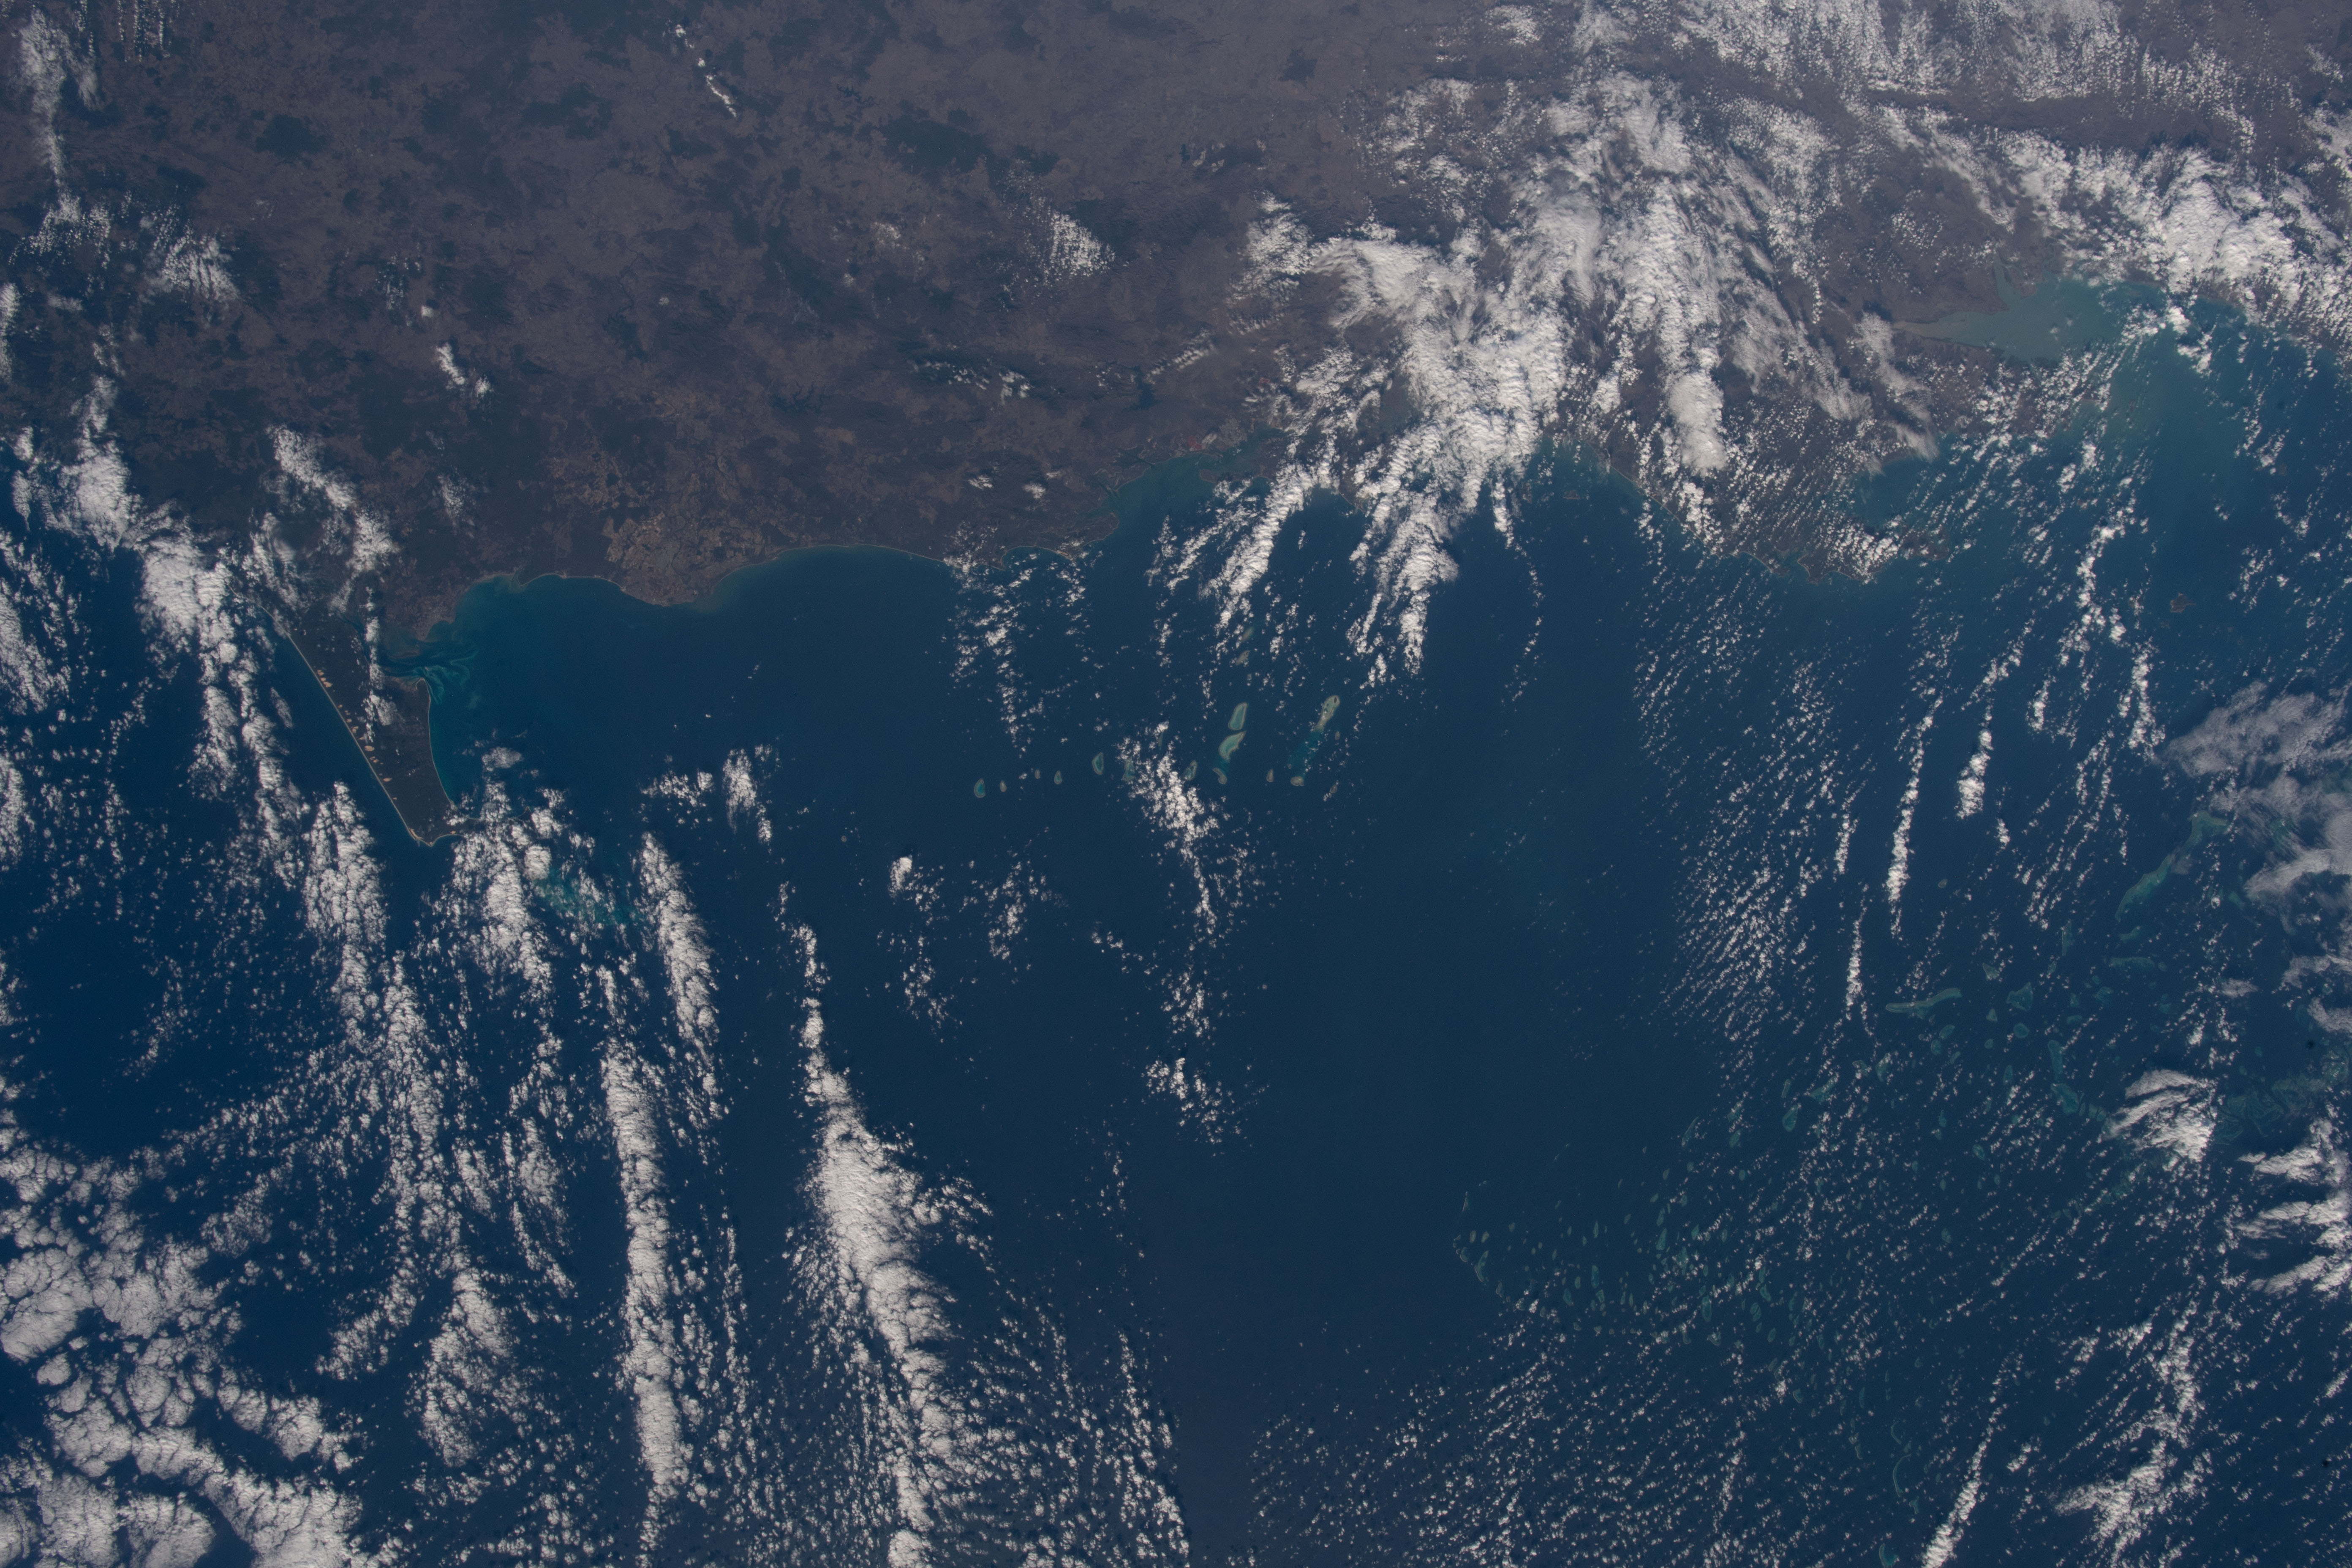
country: AUSTRALIA-Q
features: AGNES WATER, HERON REEF, TANNUM SANDS, GLADSTONE
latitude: -23.5
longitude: 152.1
